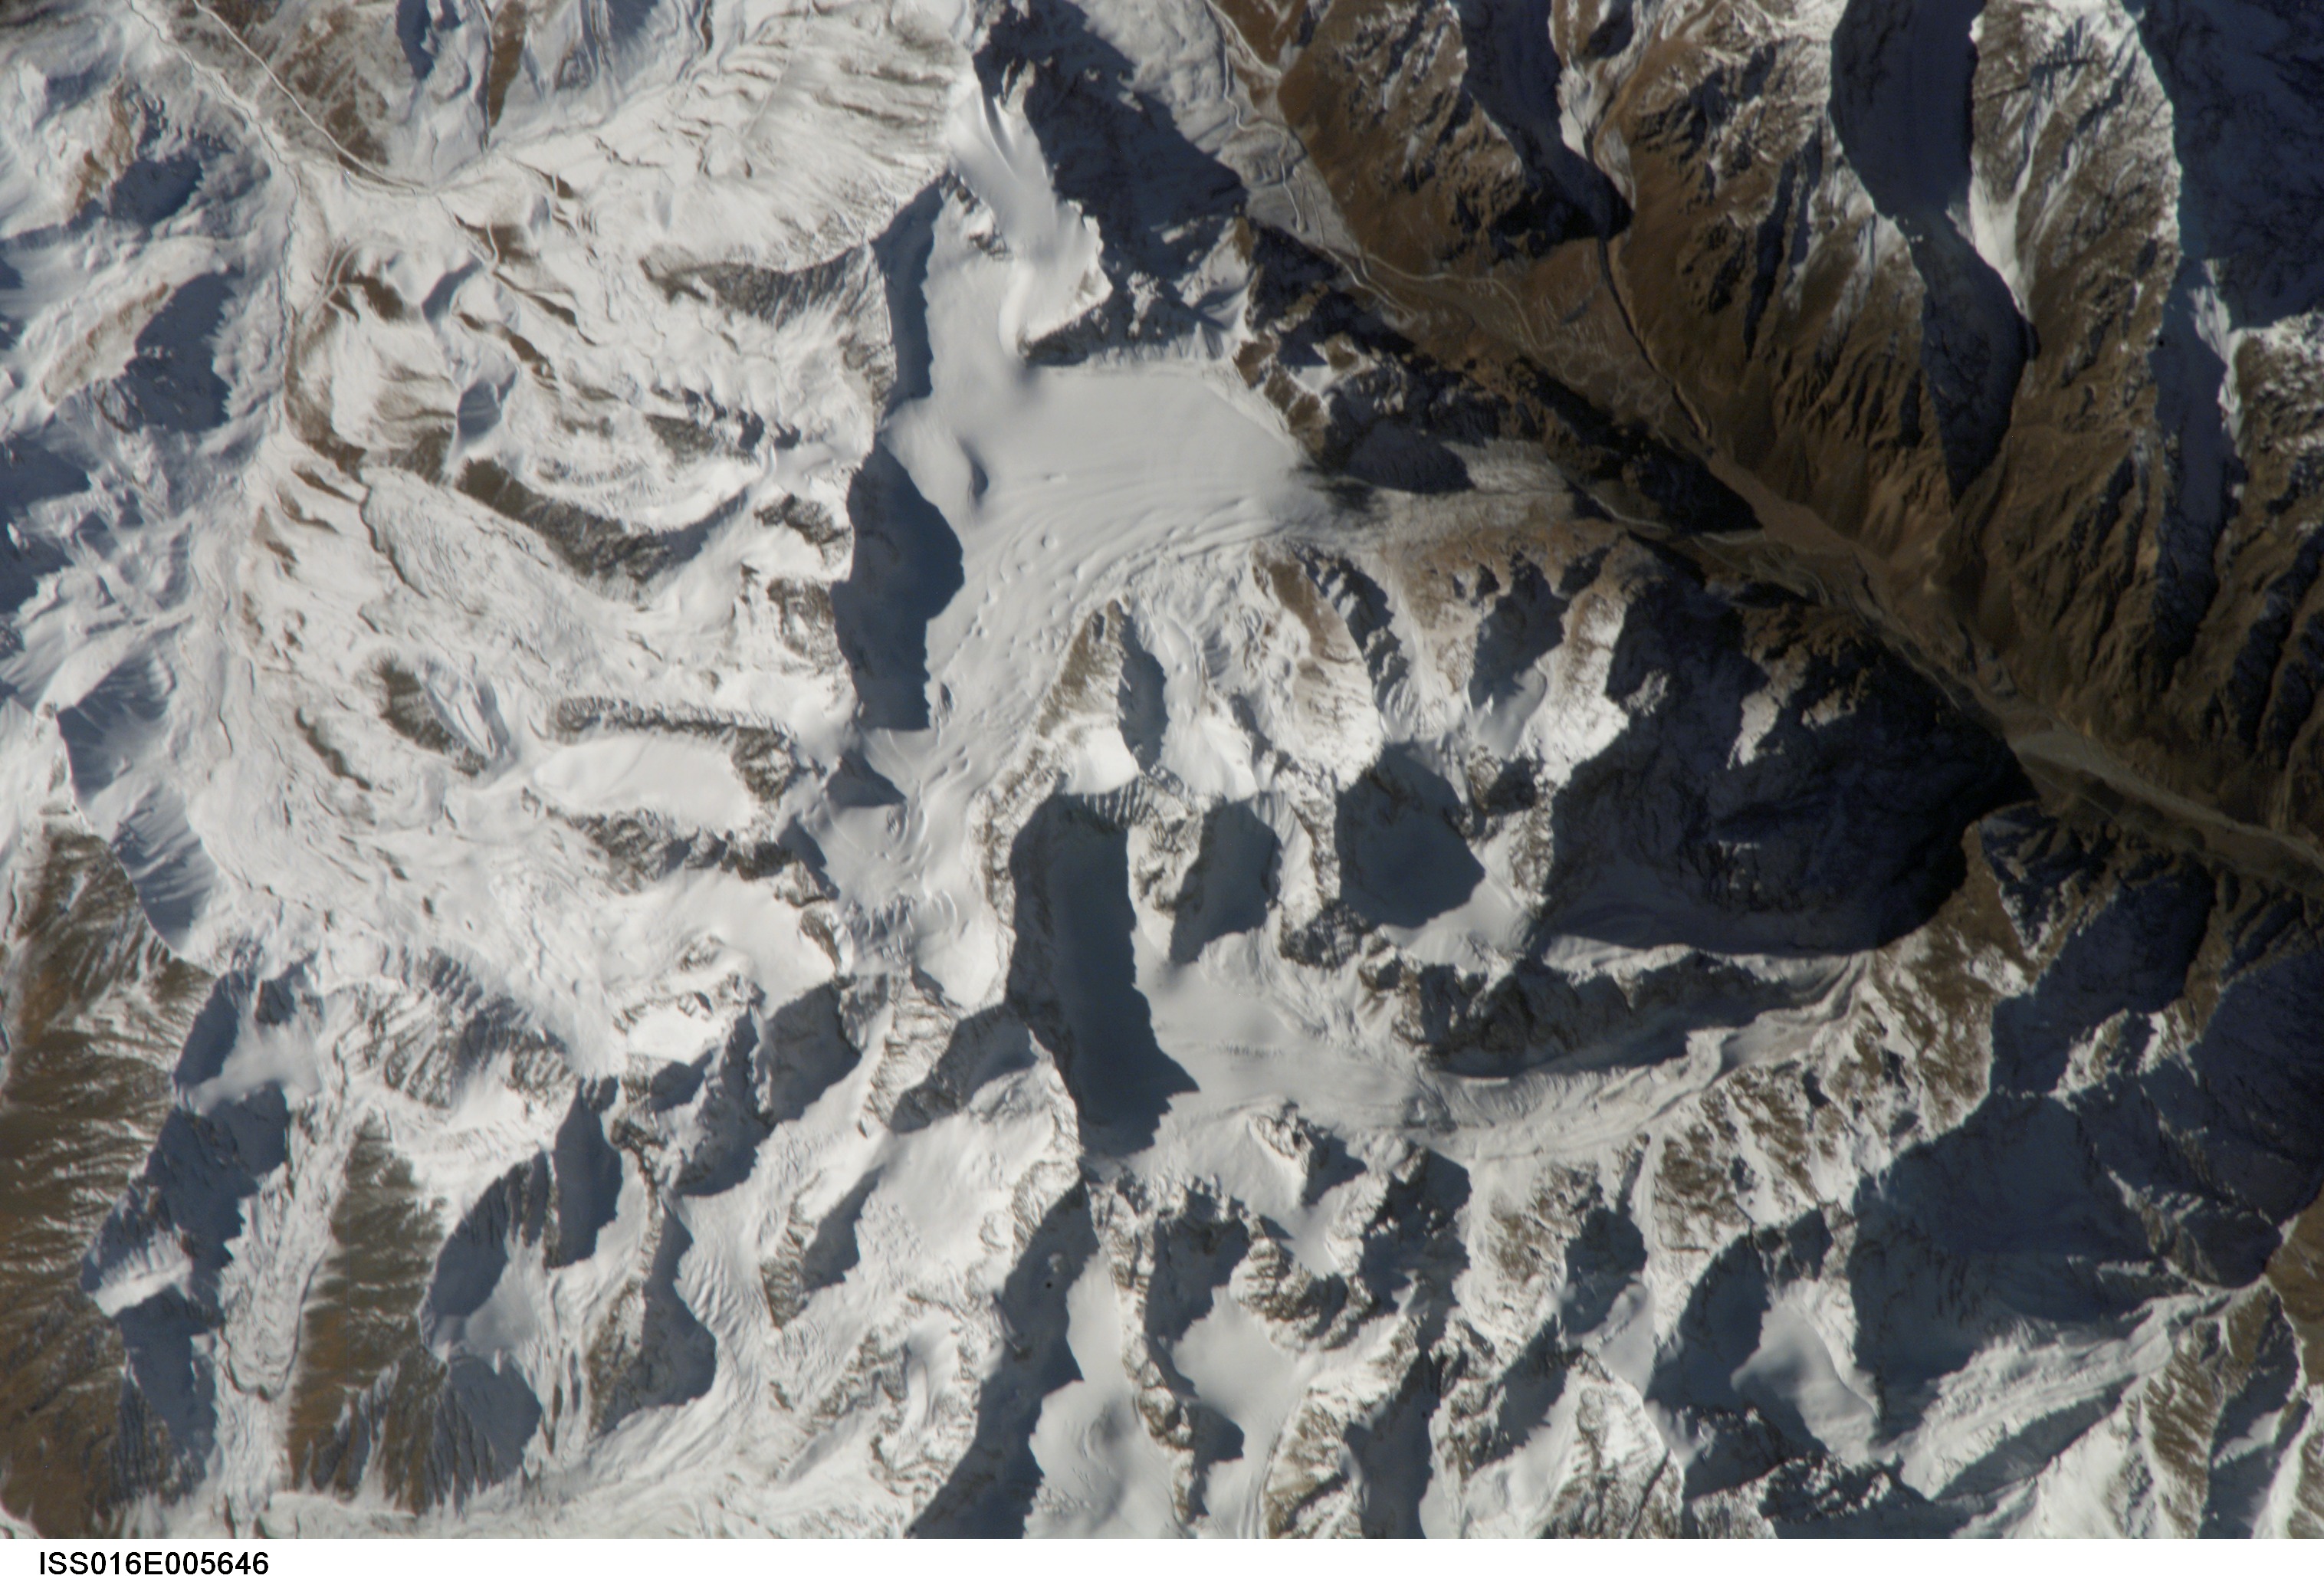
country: CHINA
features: TIEN SHAN RANGE, GLACIERS
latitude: 43.8
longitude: 84.5
